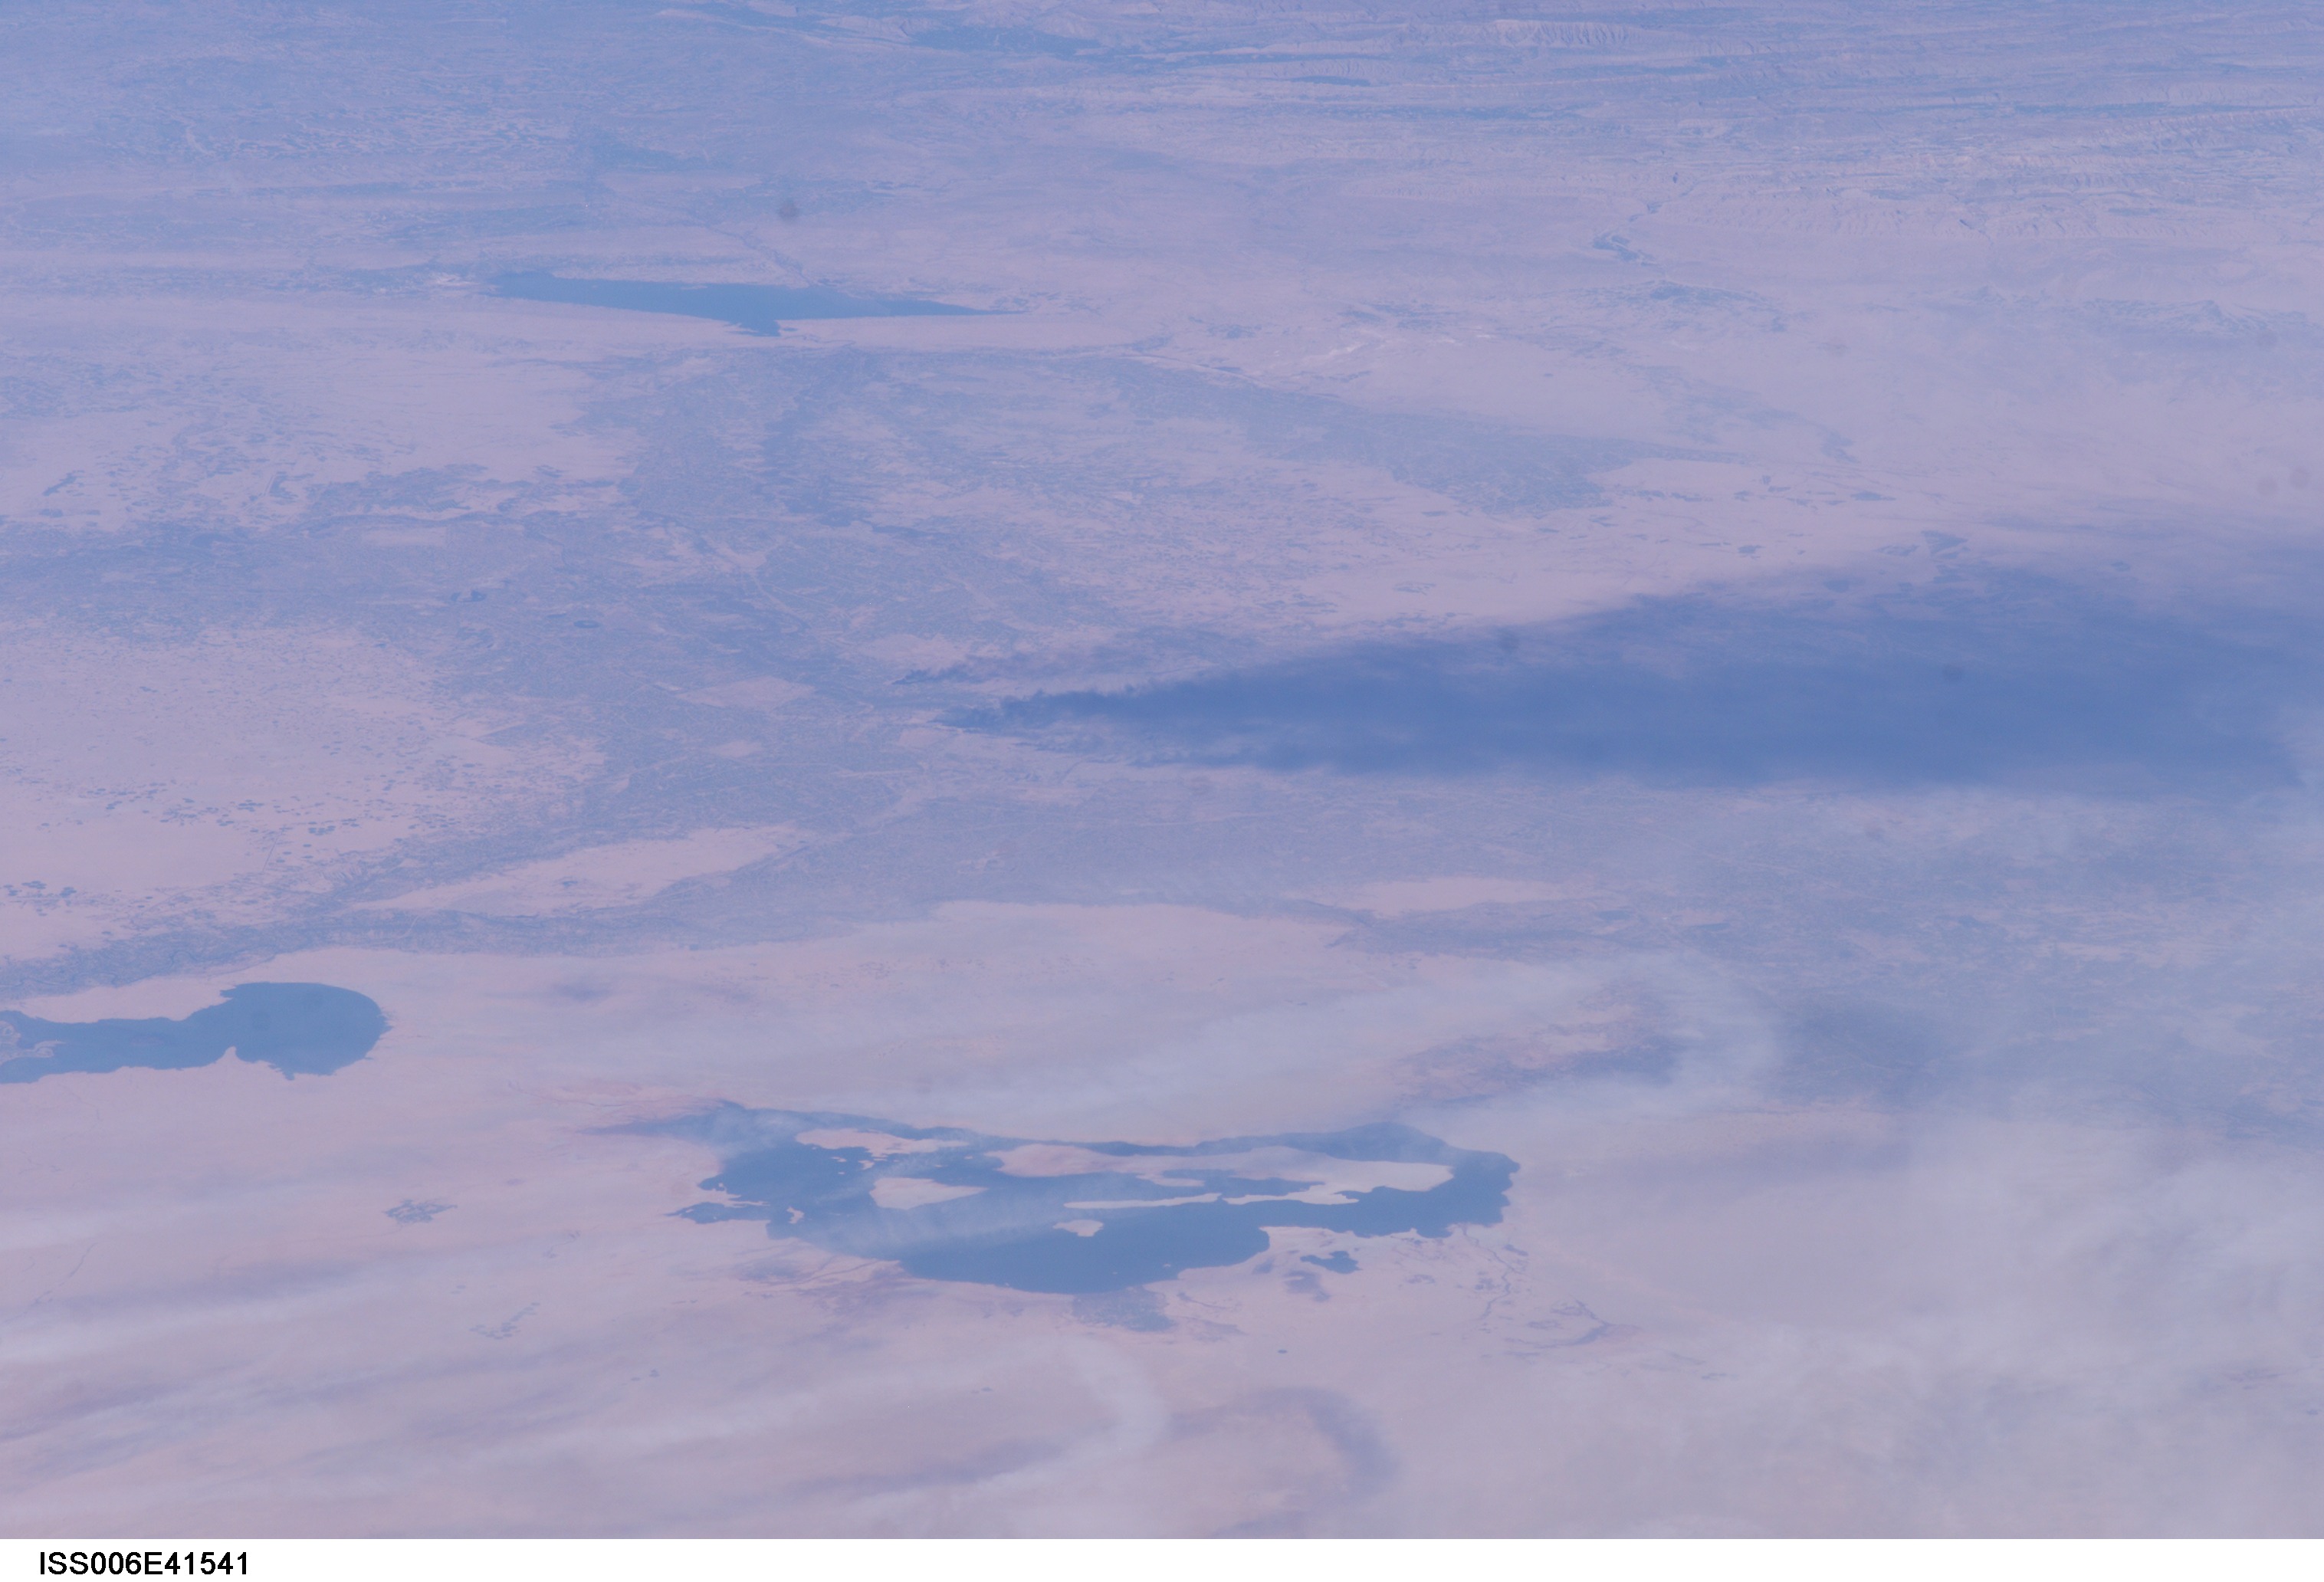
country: IRAQ
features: MILH LAKE, HABBANIYAH LAKE, SMOKE
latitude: 33.0
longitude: 44.0
